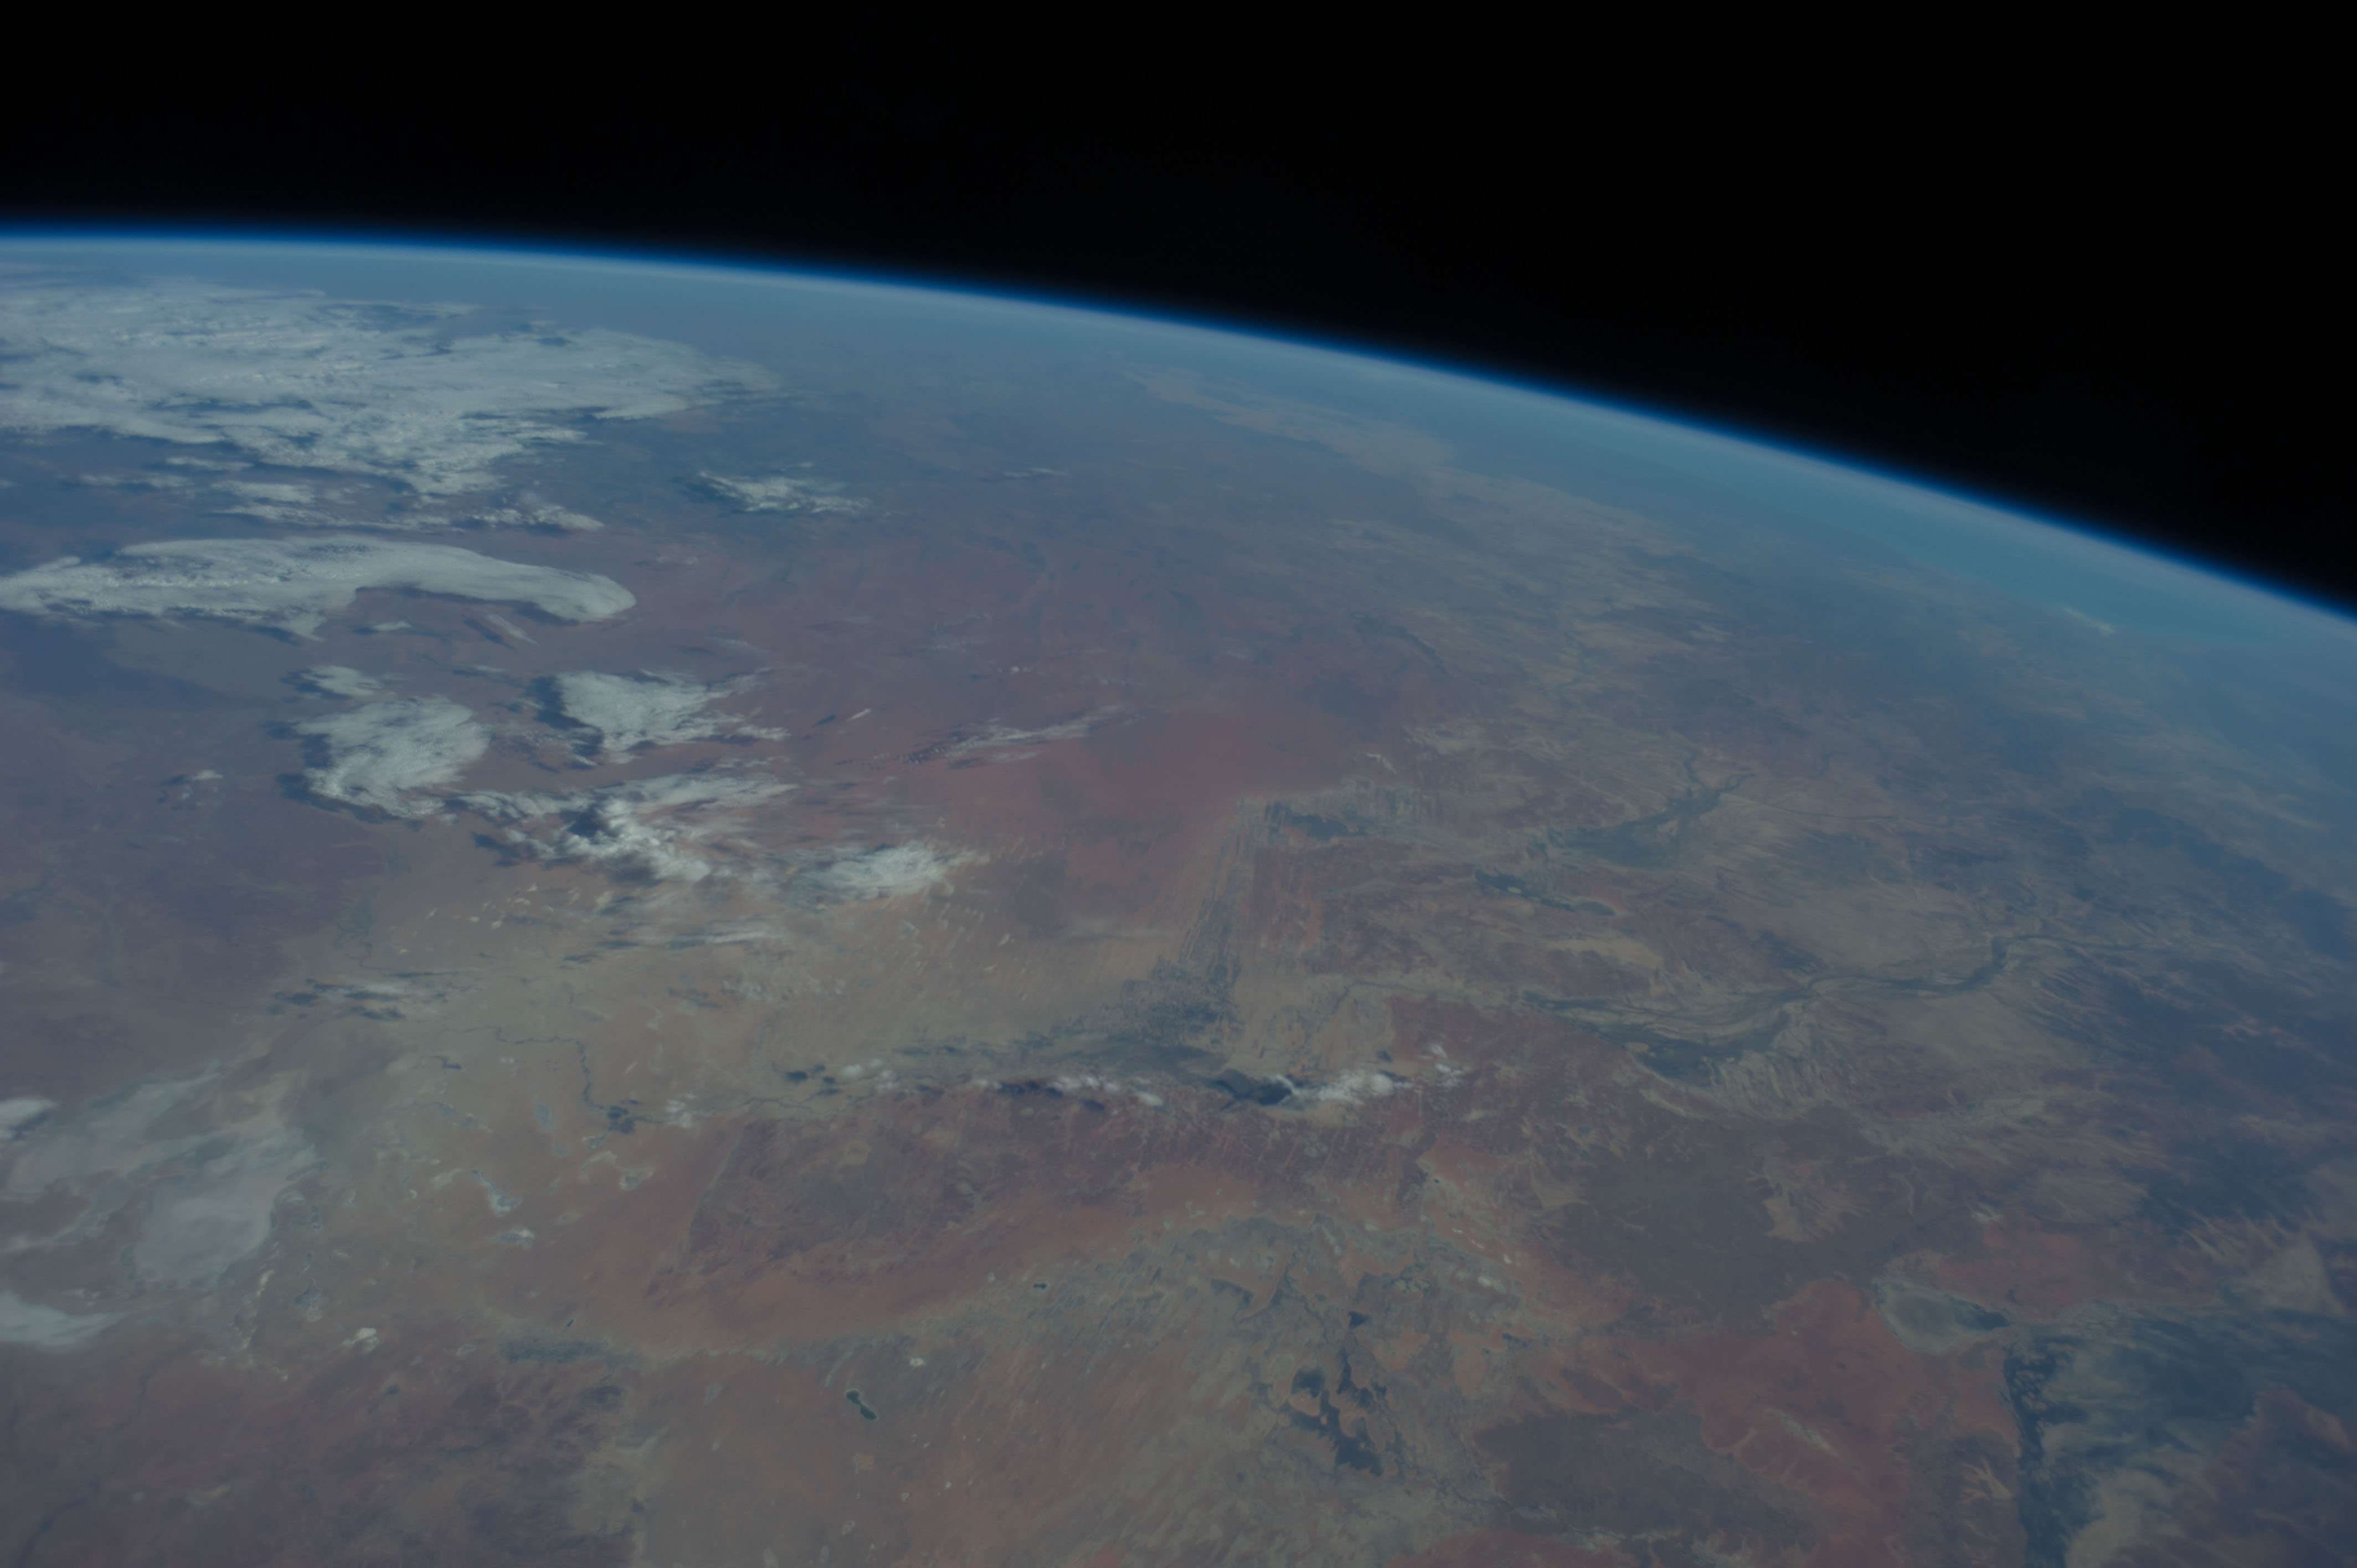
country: AUSTRALIA-Q
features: SIMPSON DES., L. EYRE, L. YAMMA YAMMA, ATMOSPHERIC LIMB
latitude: -26.0
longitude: 138.5
